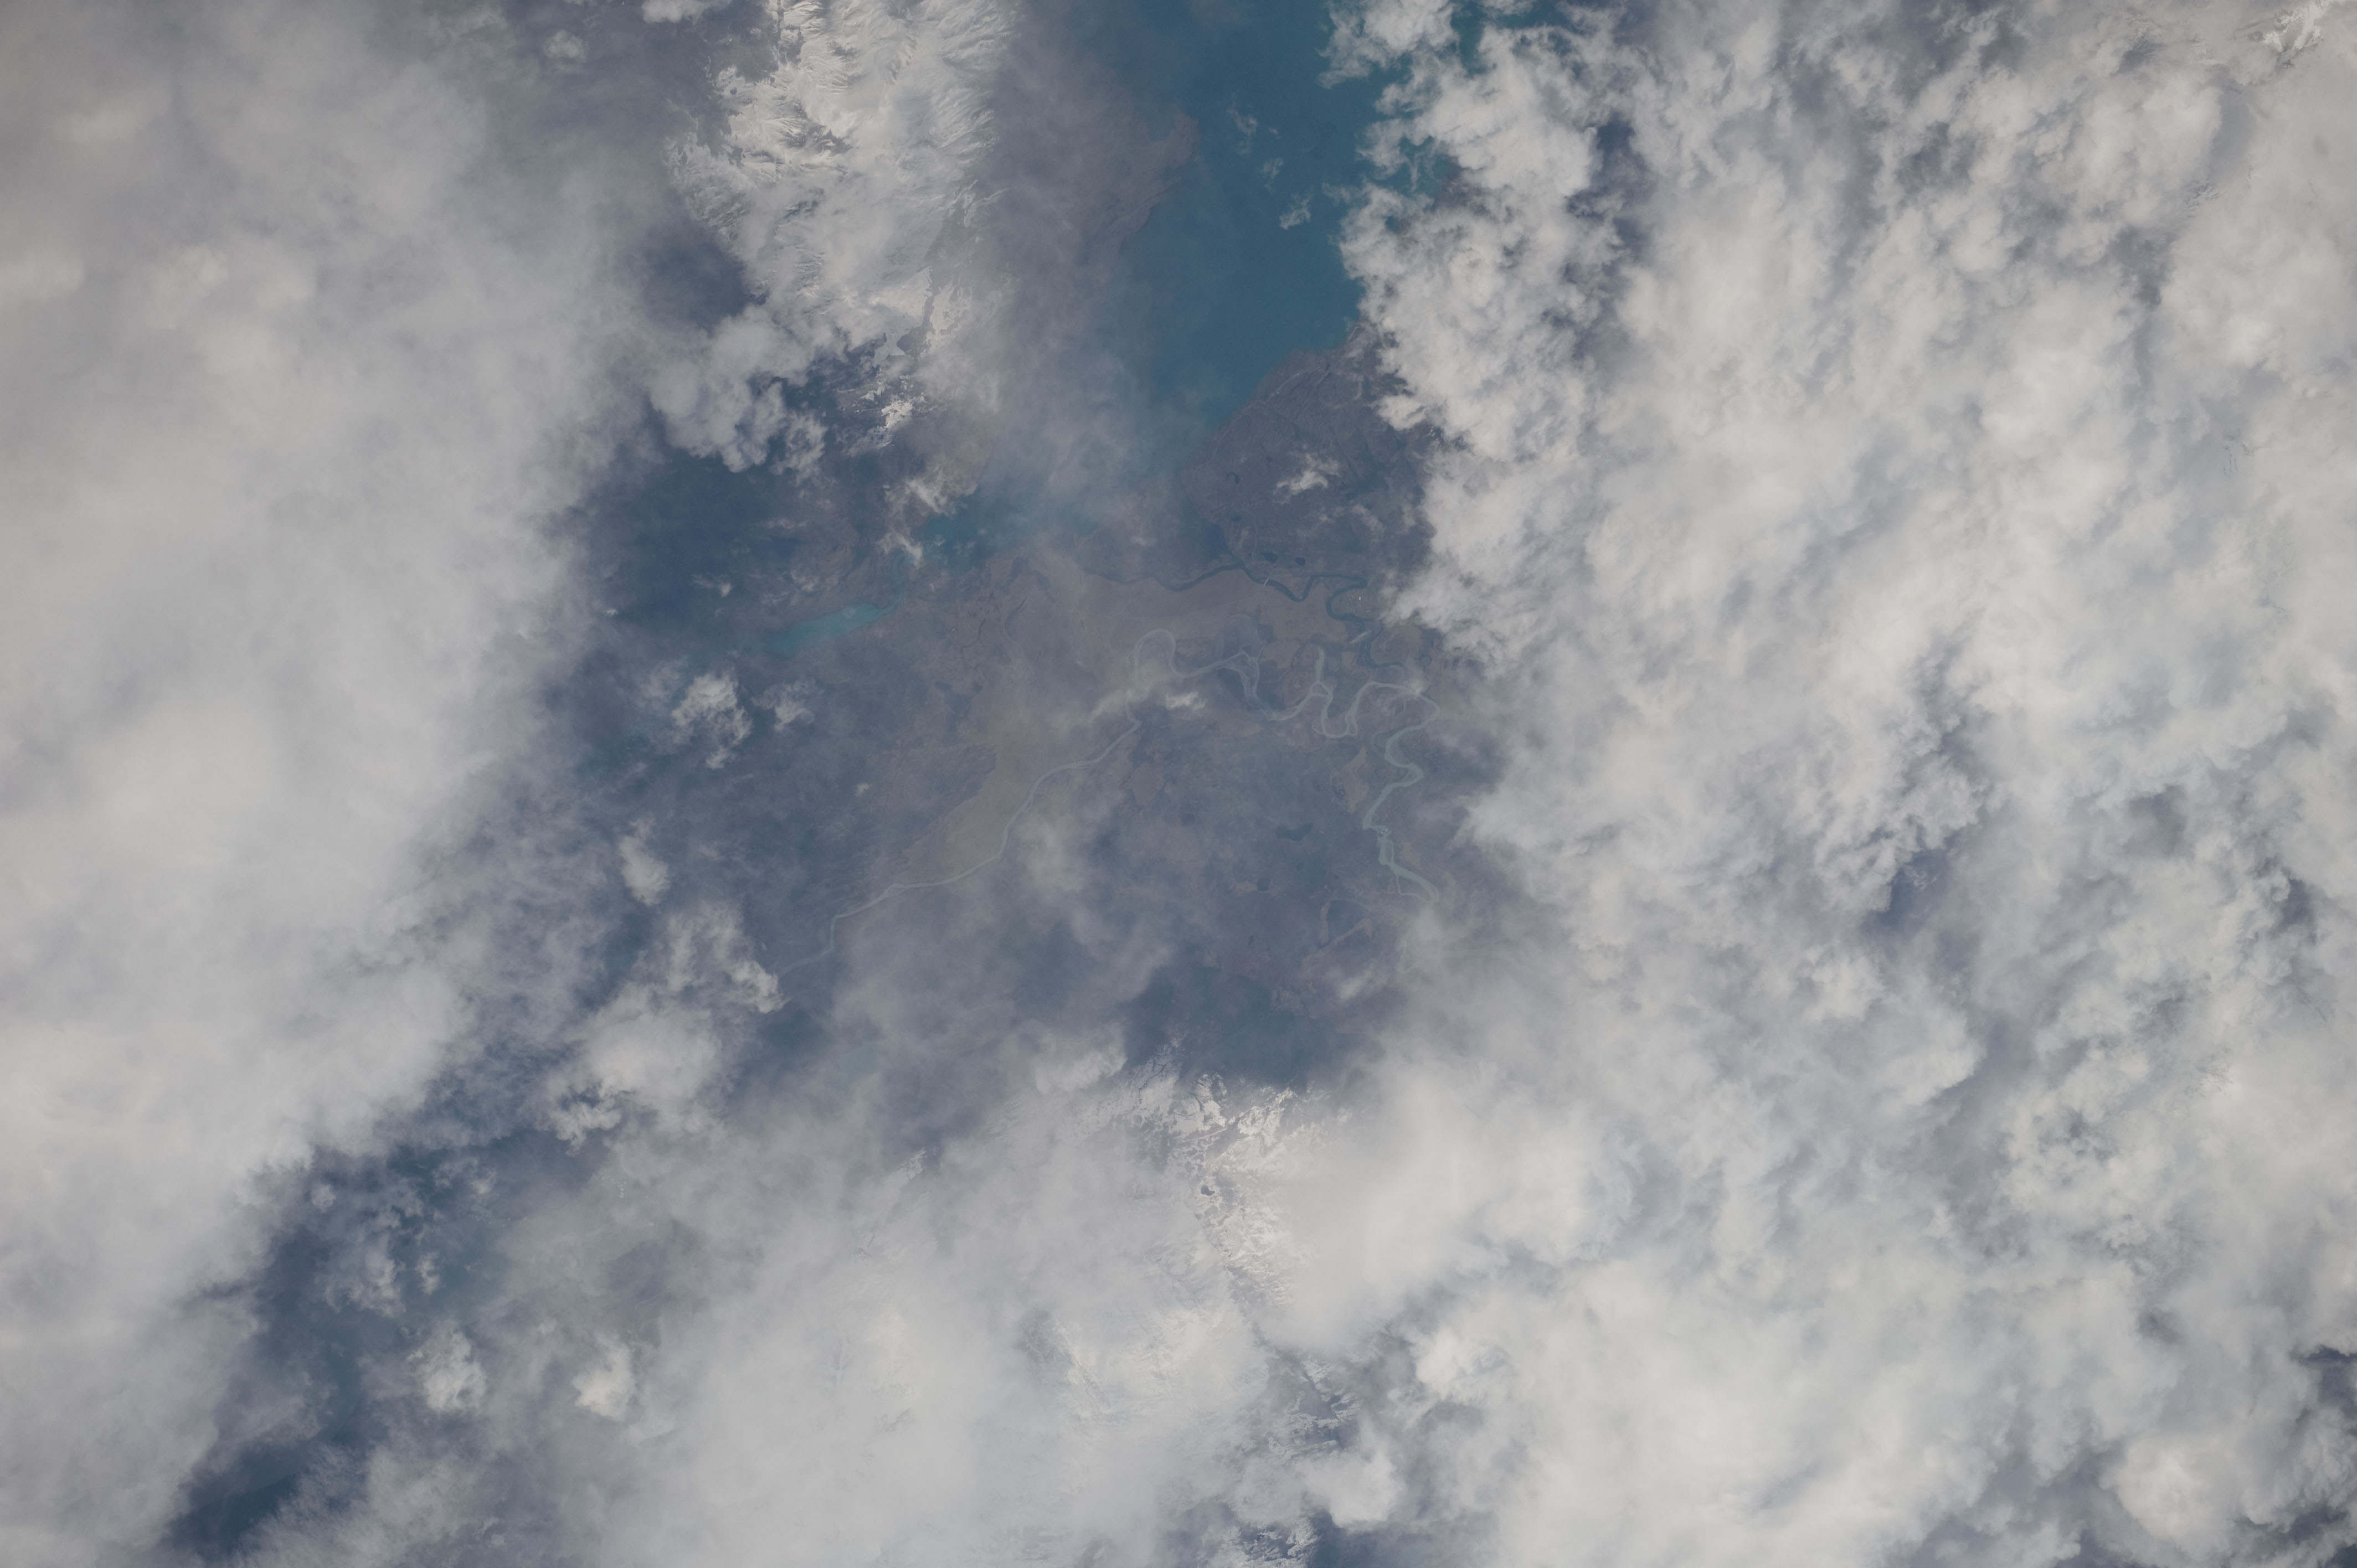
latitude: -52.6
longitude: -71.2
